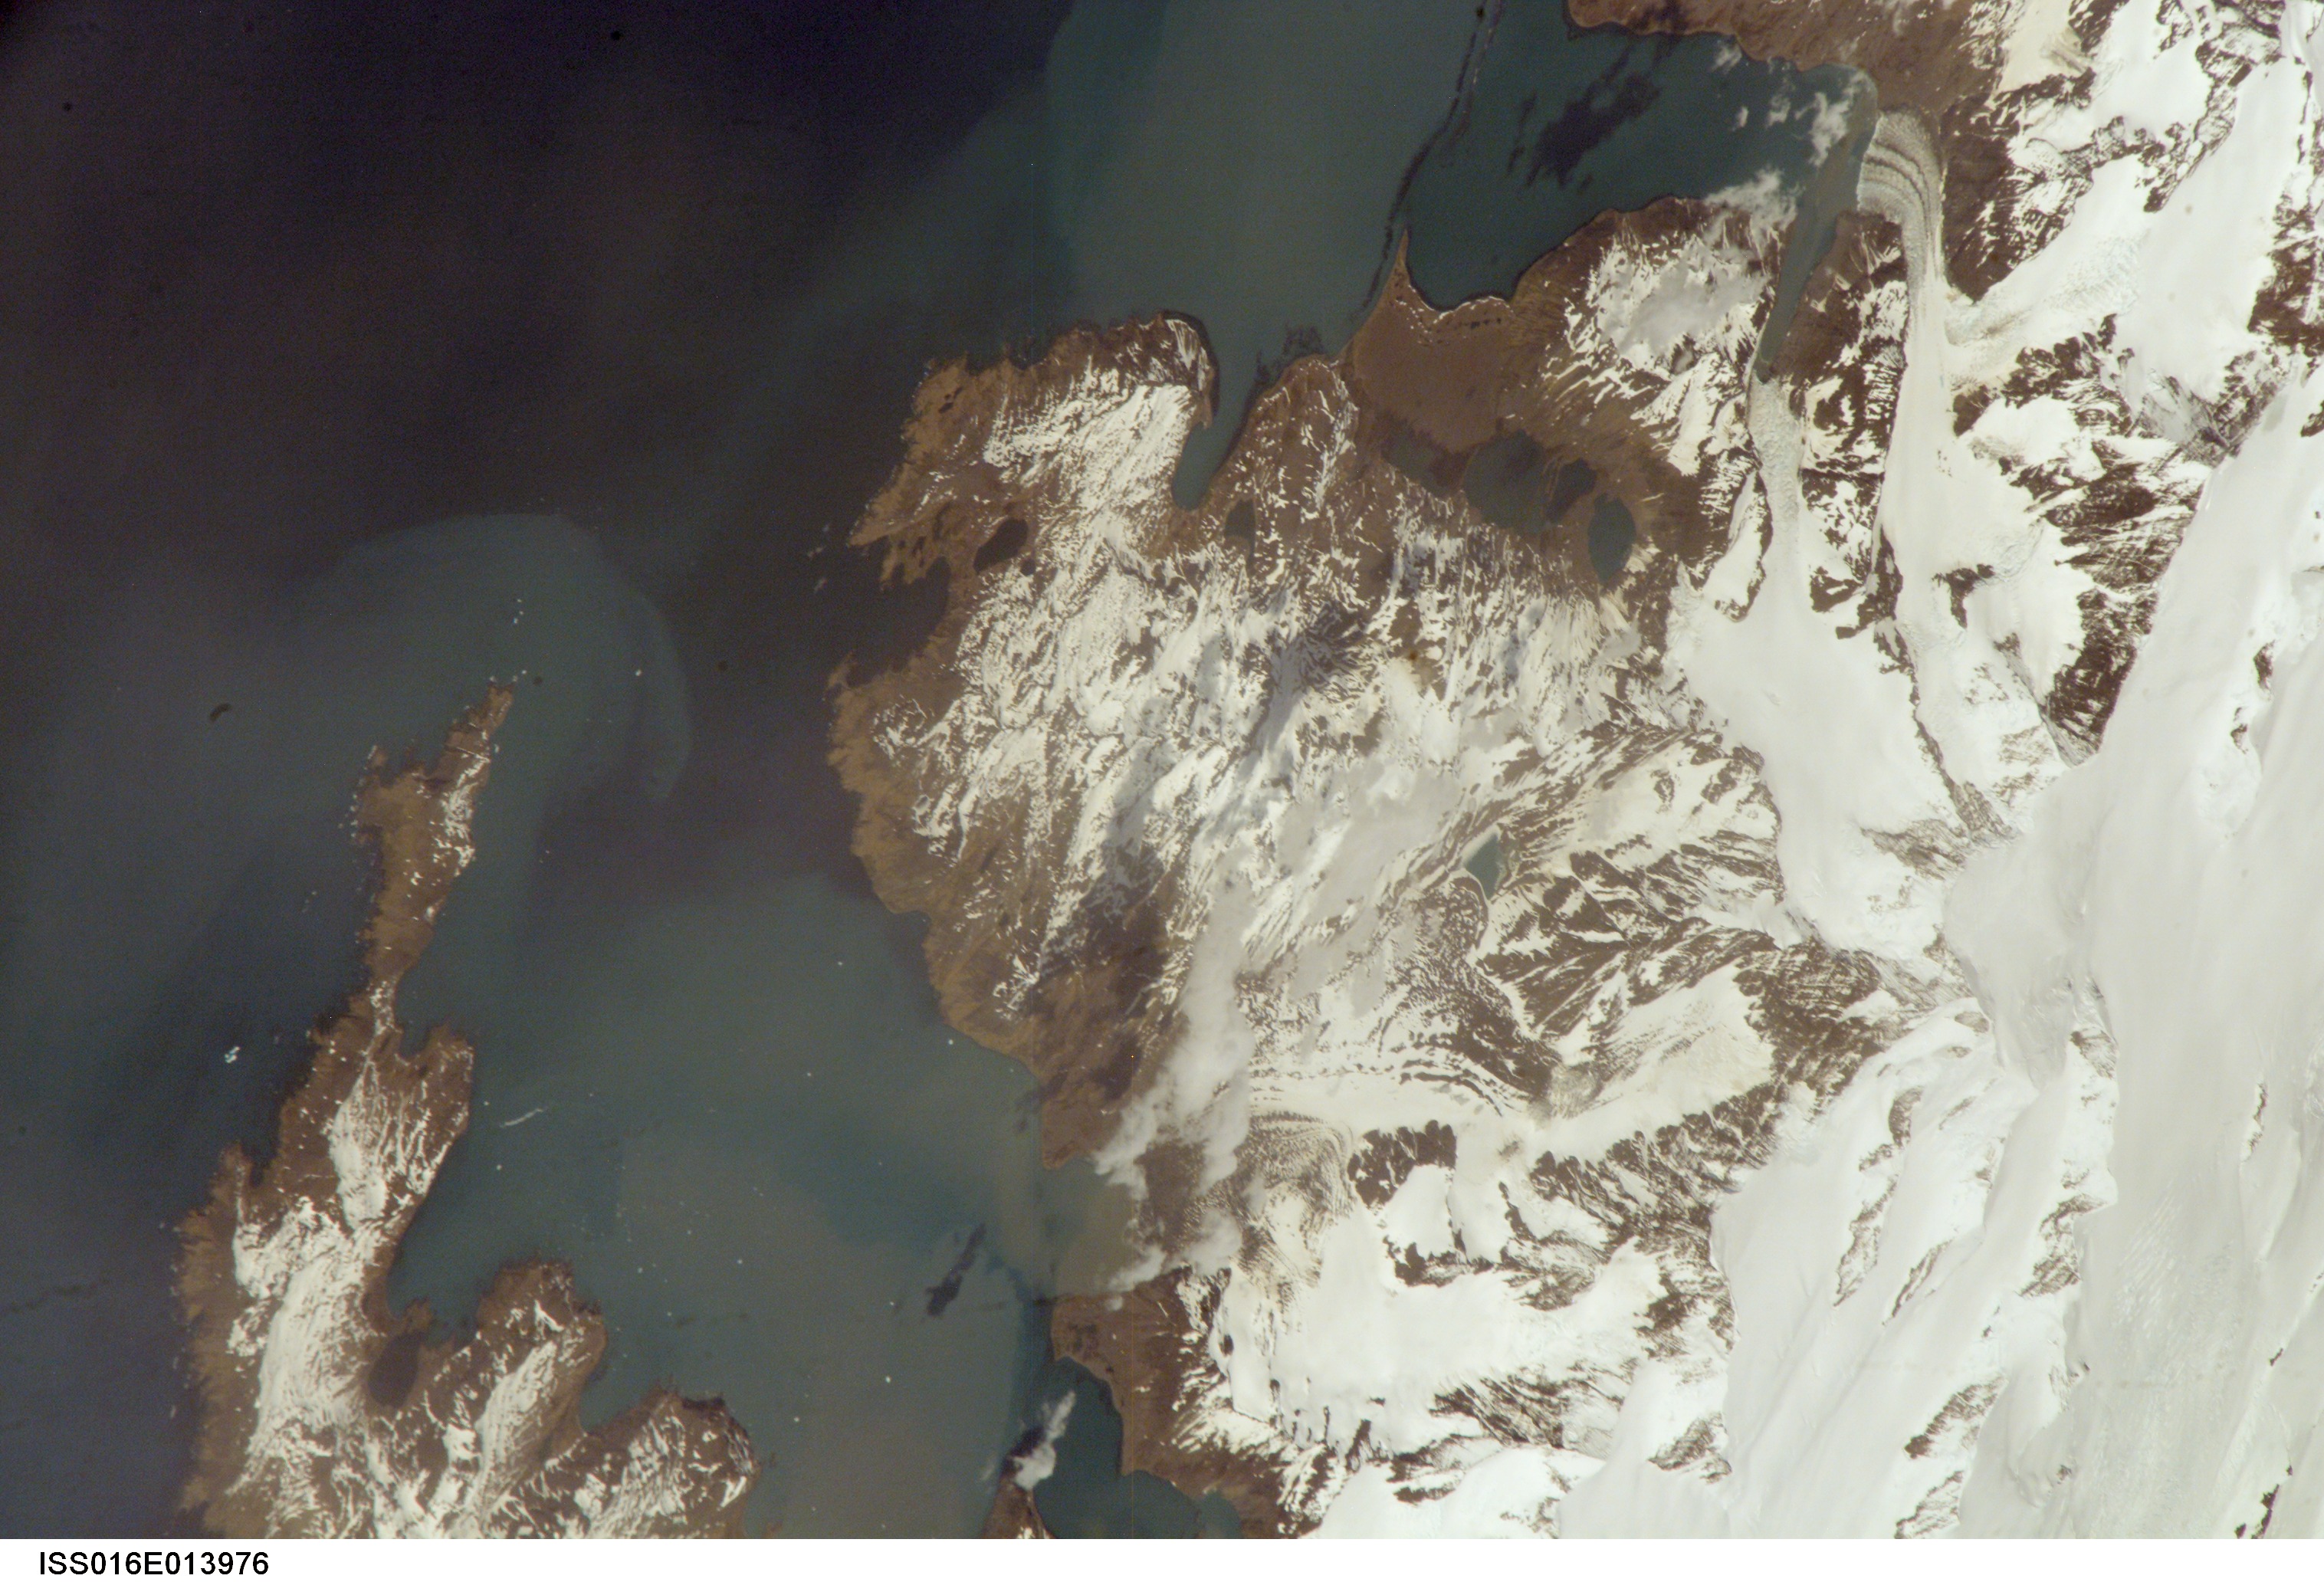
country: SOUTH GEORGIA IS.
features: CUMBERLAND BAY, GRYTVIKEN AREA
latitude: -54.3
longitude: -36.5
